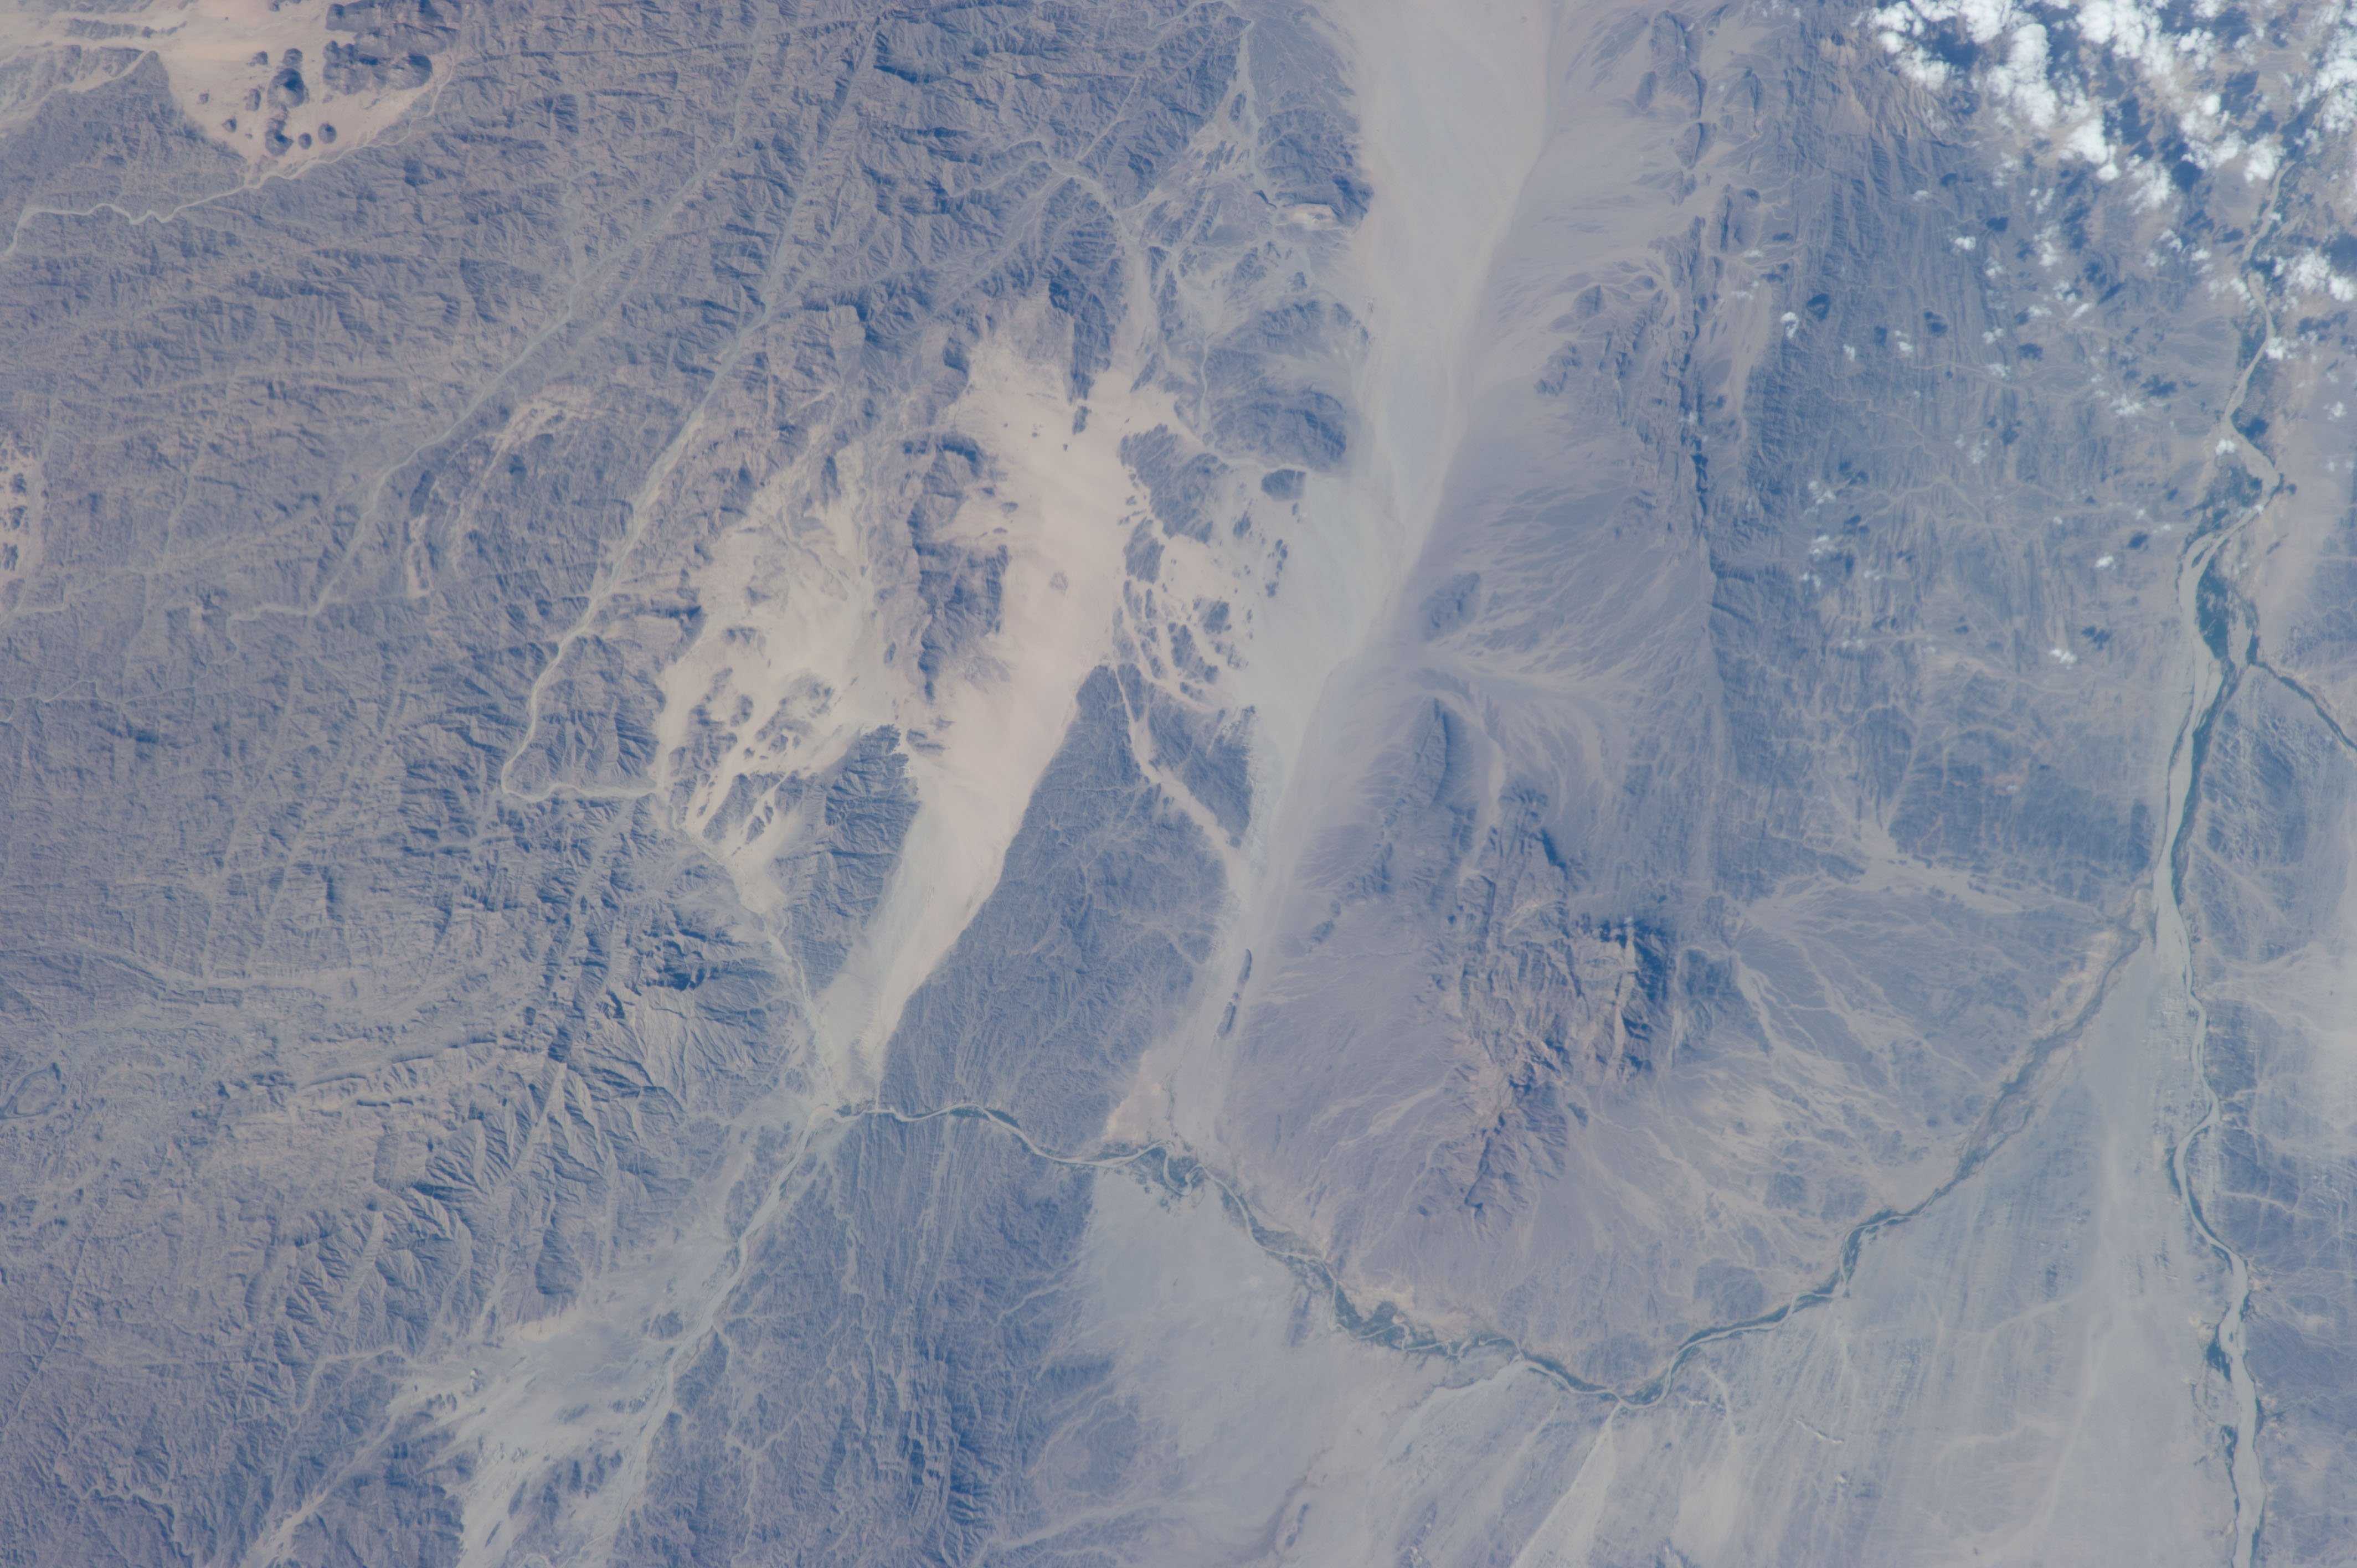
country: SUDAN
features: MT. ADARIBAB, LANGEB RIVER, BARAKA R., DESERT, WADIS, MTS., RAVINES
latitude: 17.8
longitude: 37.1
